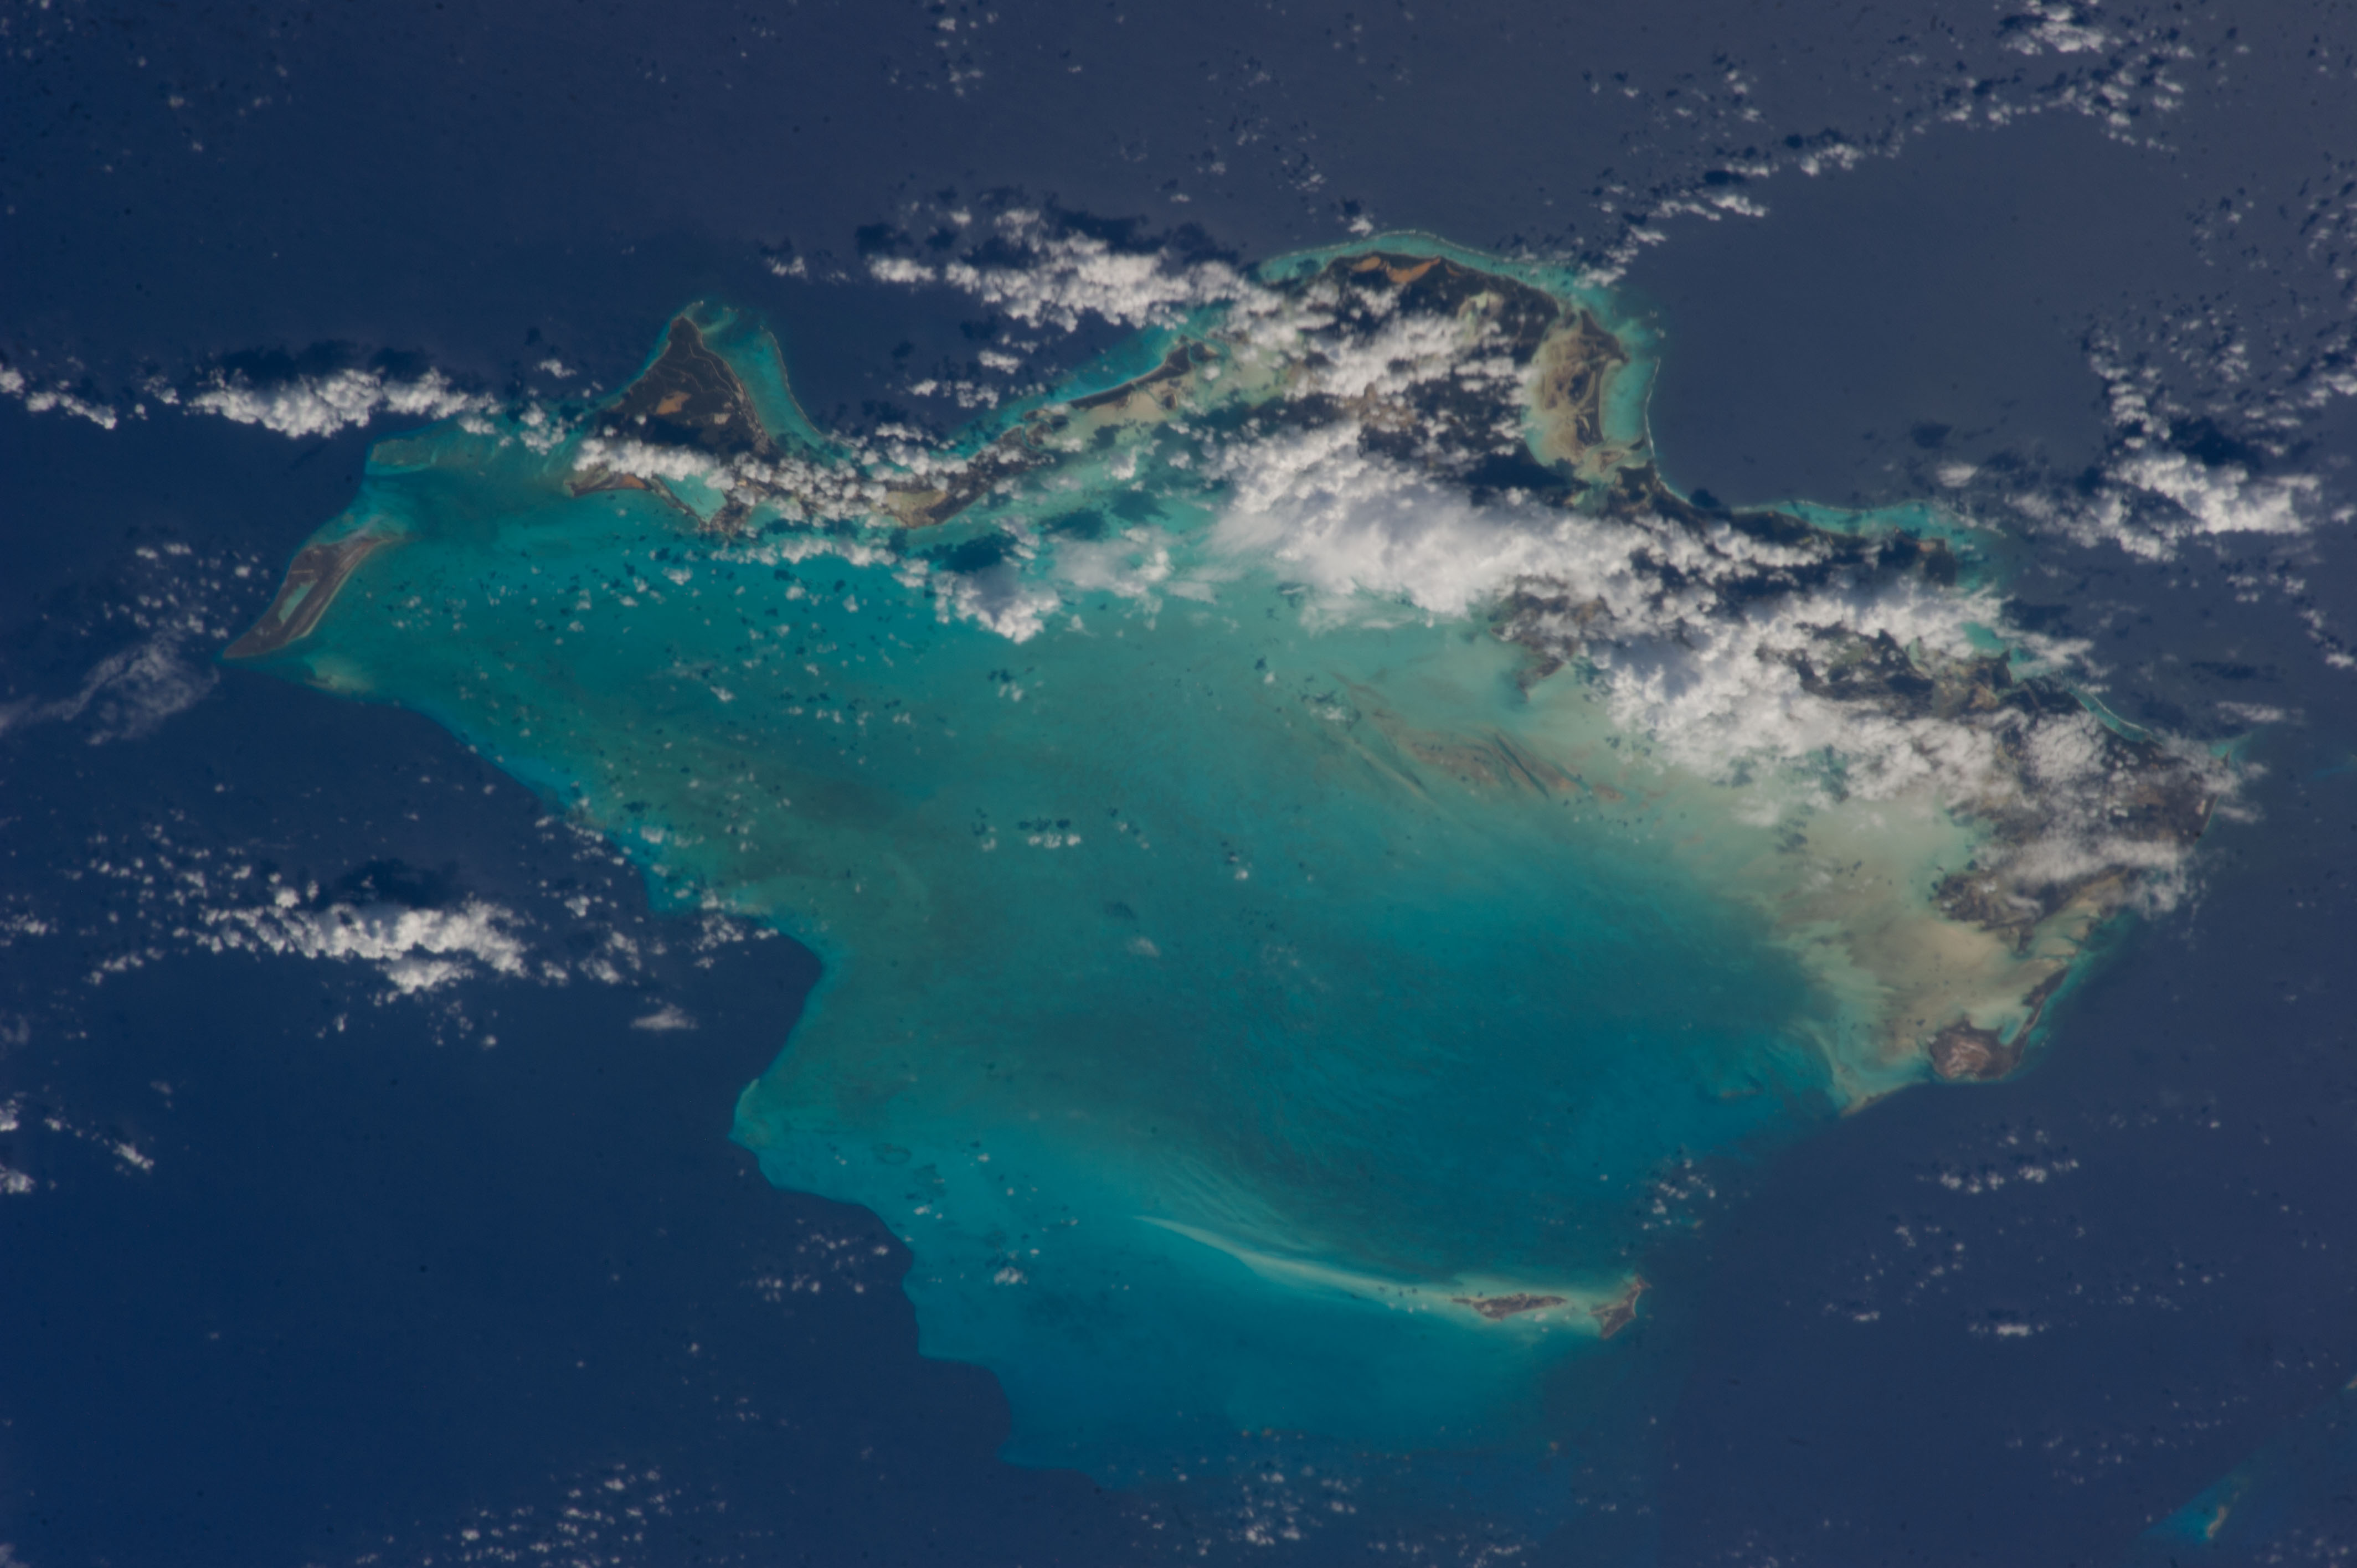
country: TURKS_AND_CAICOS_IS.
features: WEST CAICOS ISLAND, NORTH CAICOS ISLAND, MIDDLE CAICOS ISLAND, EAST CAICOS ISLAND
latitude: 21.6
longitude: -72.1
